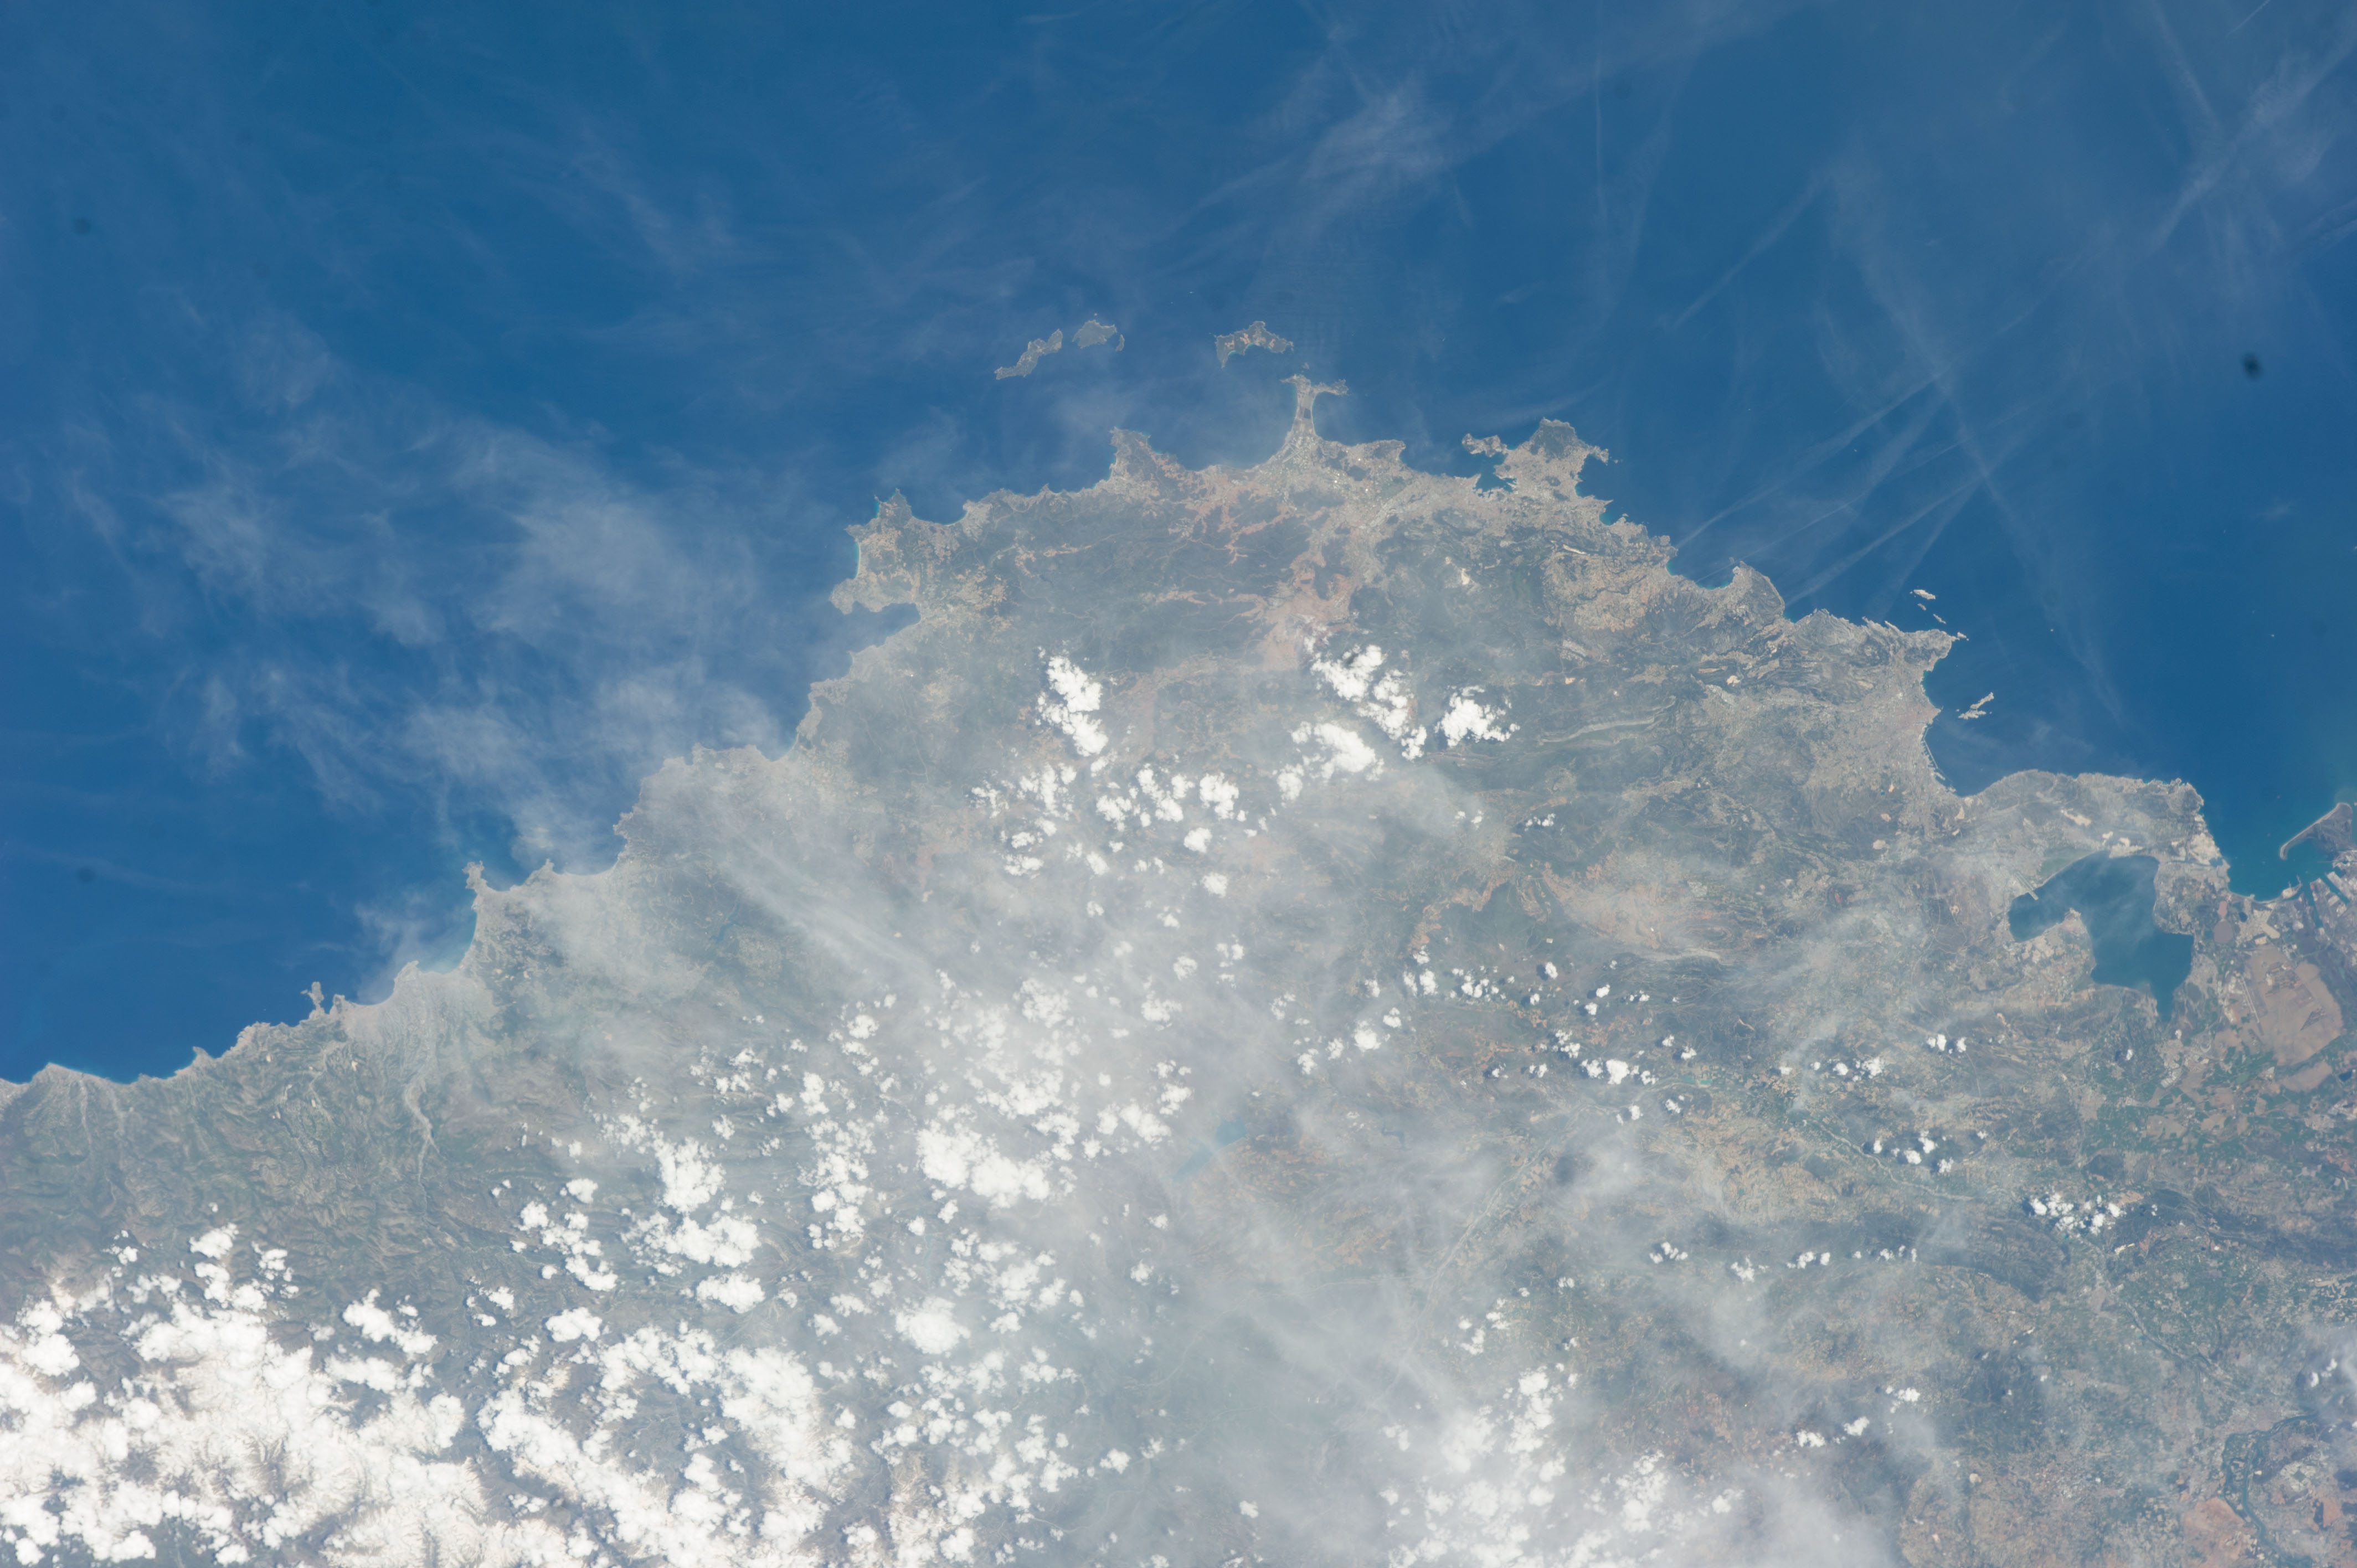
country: FRANCE
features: SAINT TROPEZ, ILES D'HYERES, PARC NATIONAL DE PORT-CROS, ILE DU LEVANT, BALEANIC SEA, COAST
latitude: 43.4
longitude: 6.2
